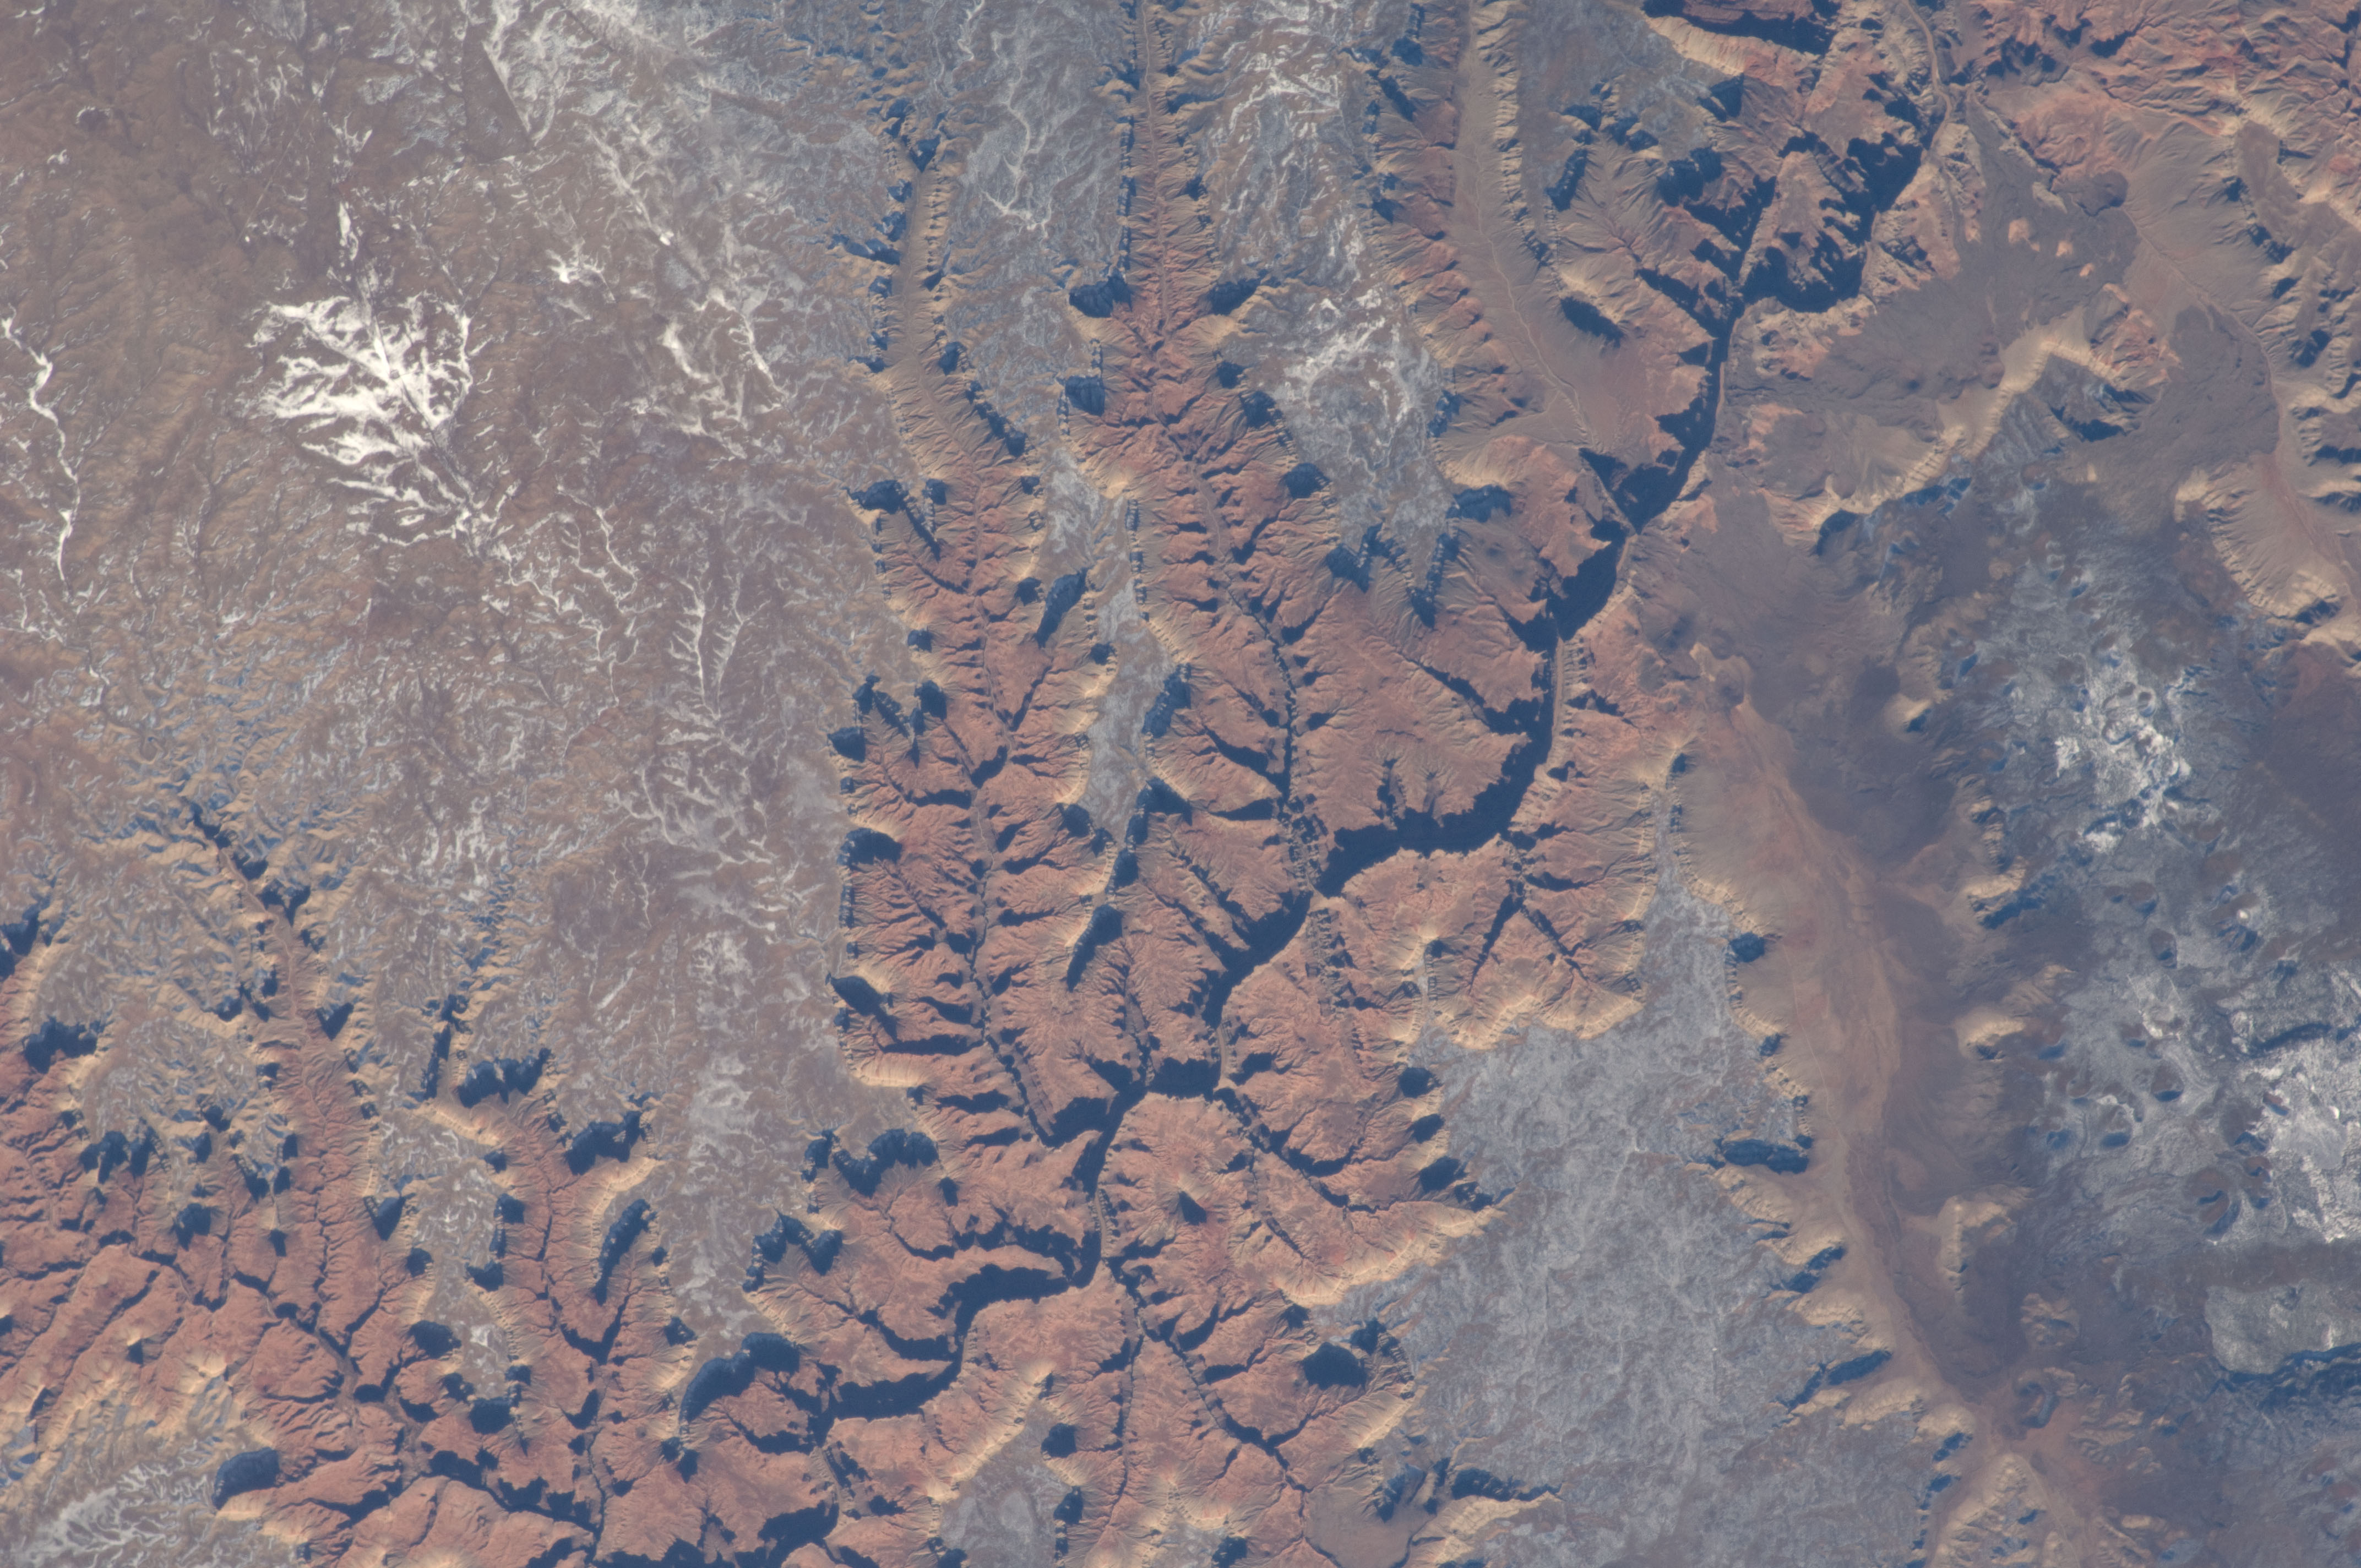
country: USA-ARIZONA
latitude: 36.3
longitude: -113.0
